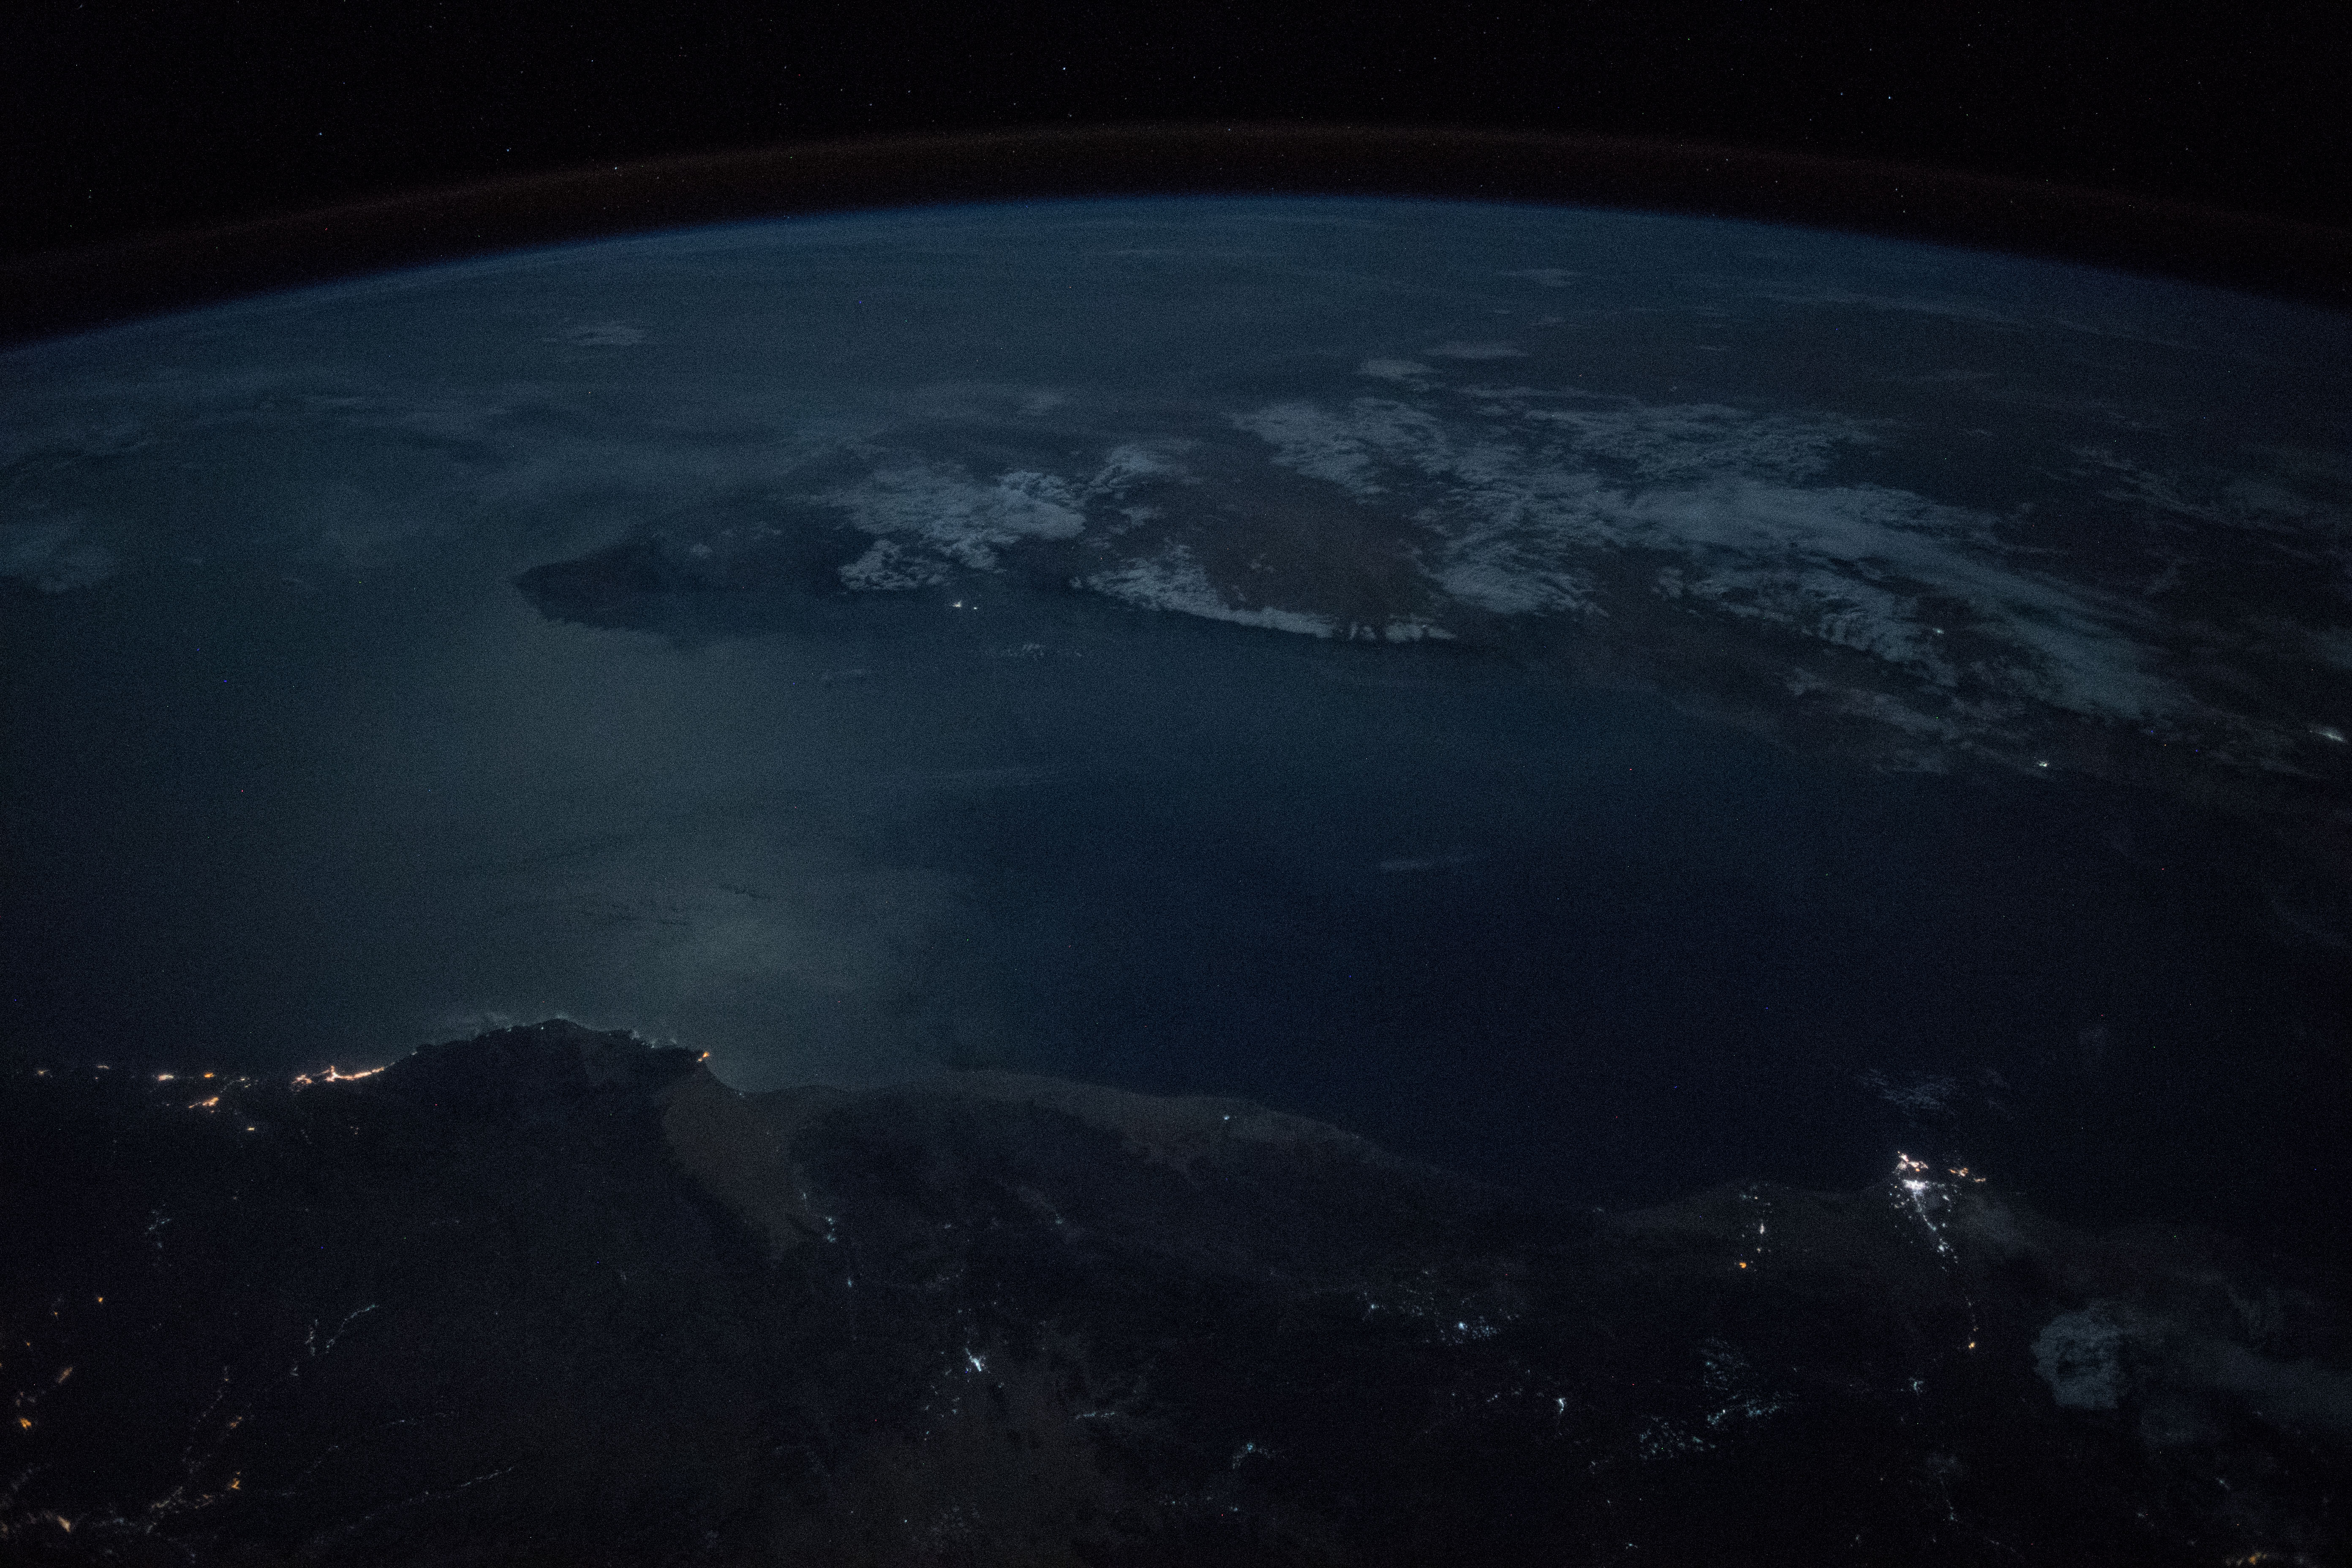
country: SOMALIA
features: OGO MOUNTAINS, COAST, GULF OF ADEN, NIGHT, EARTH LIMB
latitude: 12.2
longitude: 47.9
